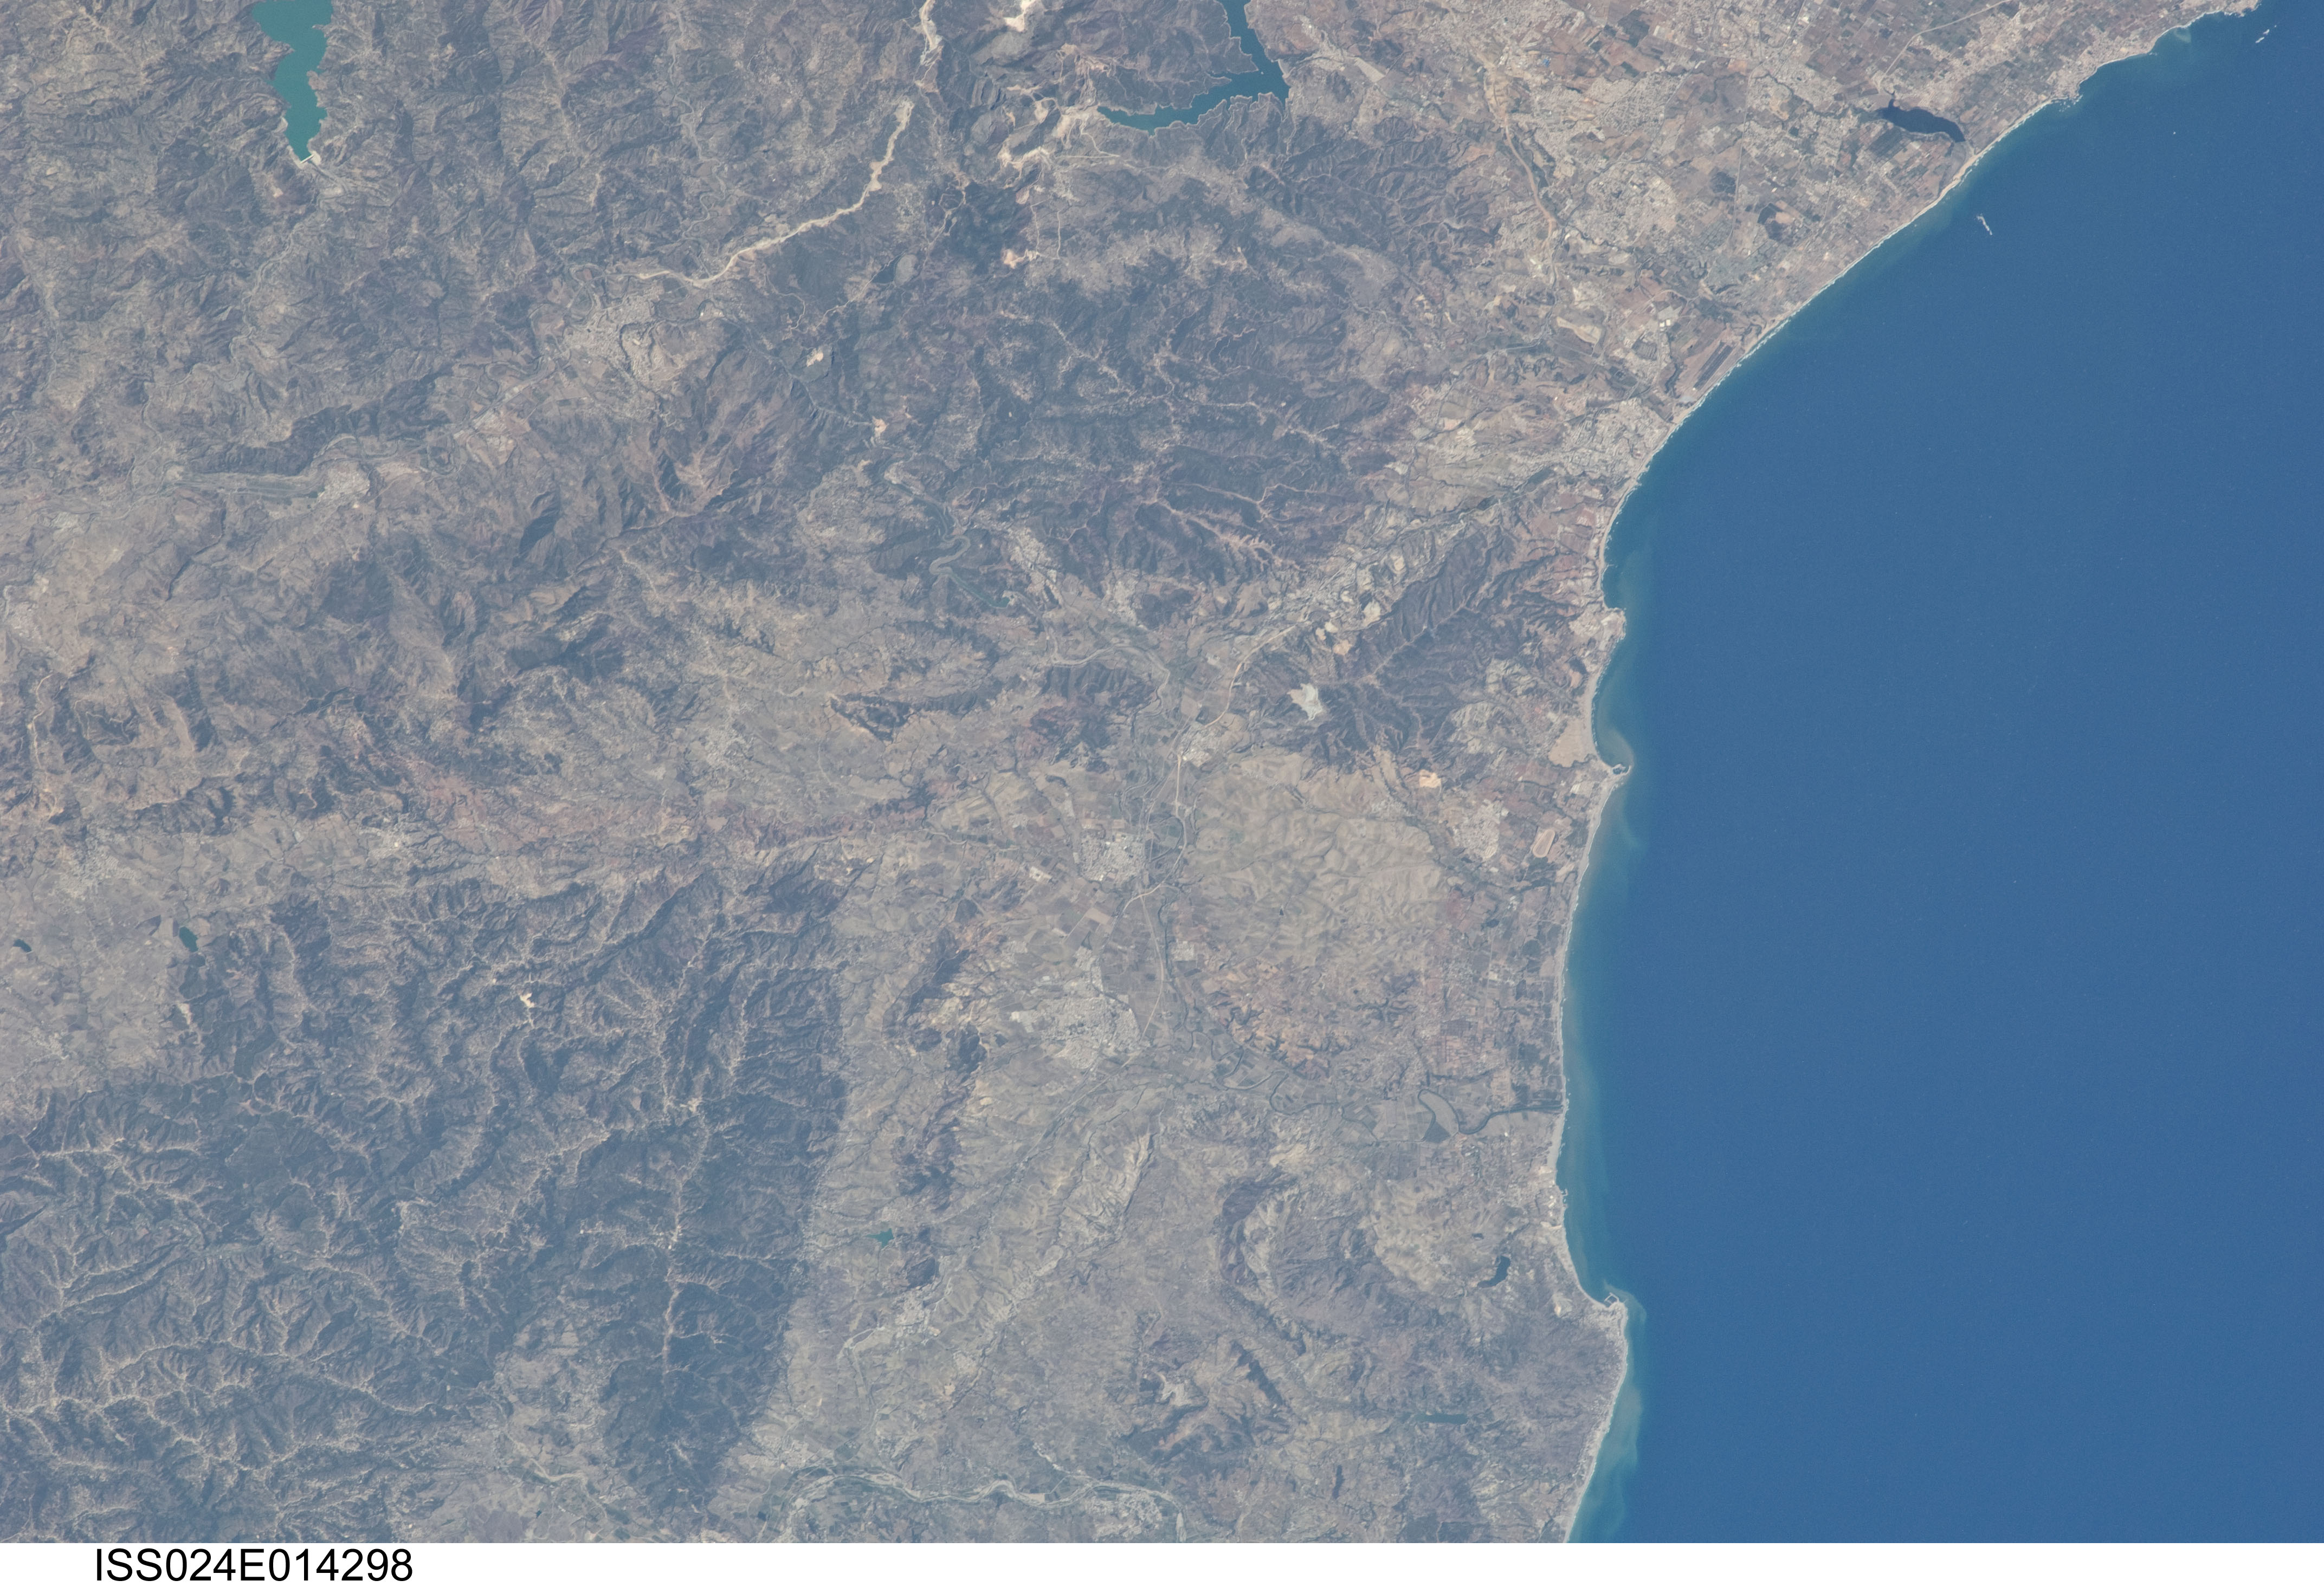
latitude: 36.7
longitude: 3.7
